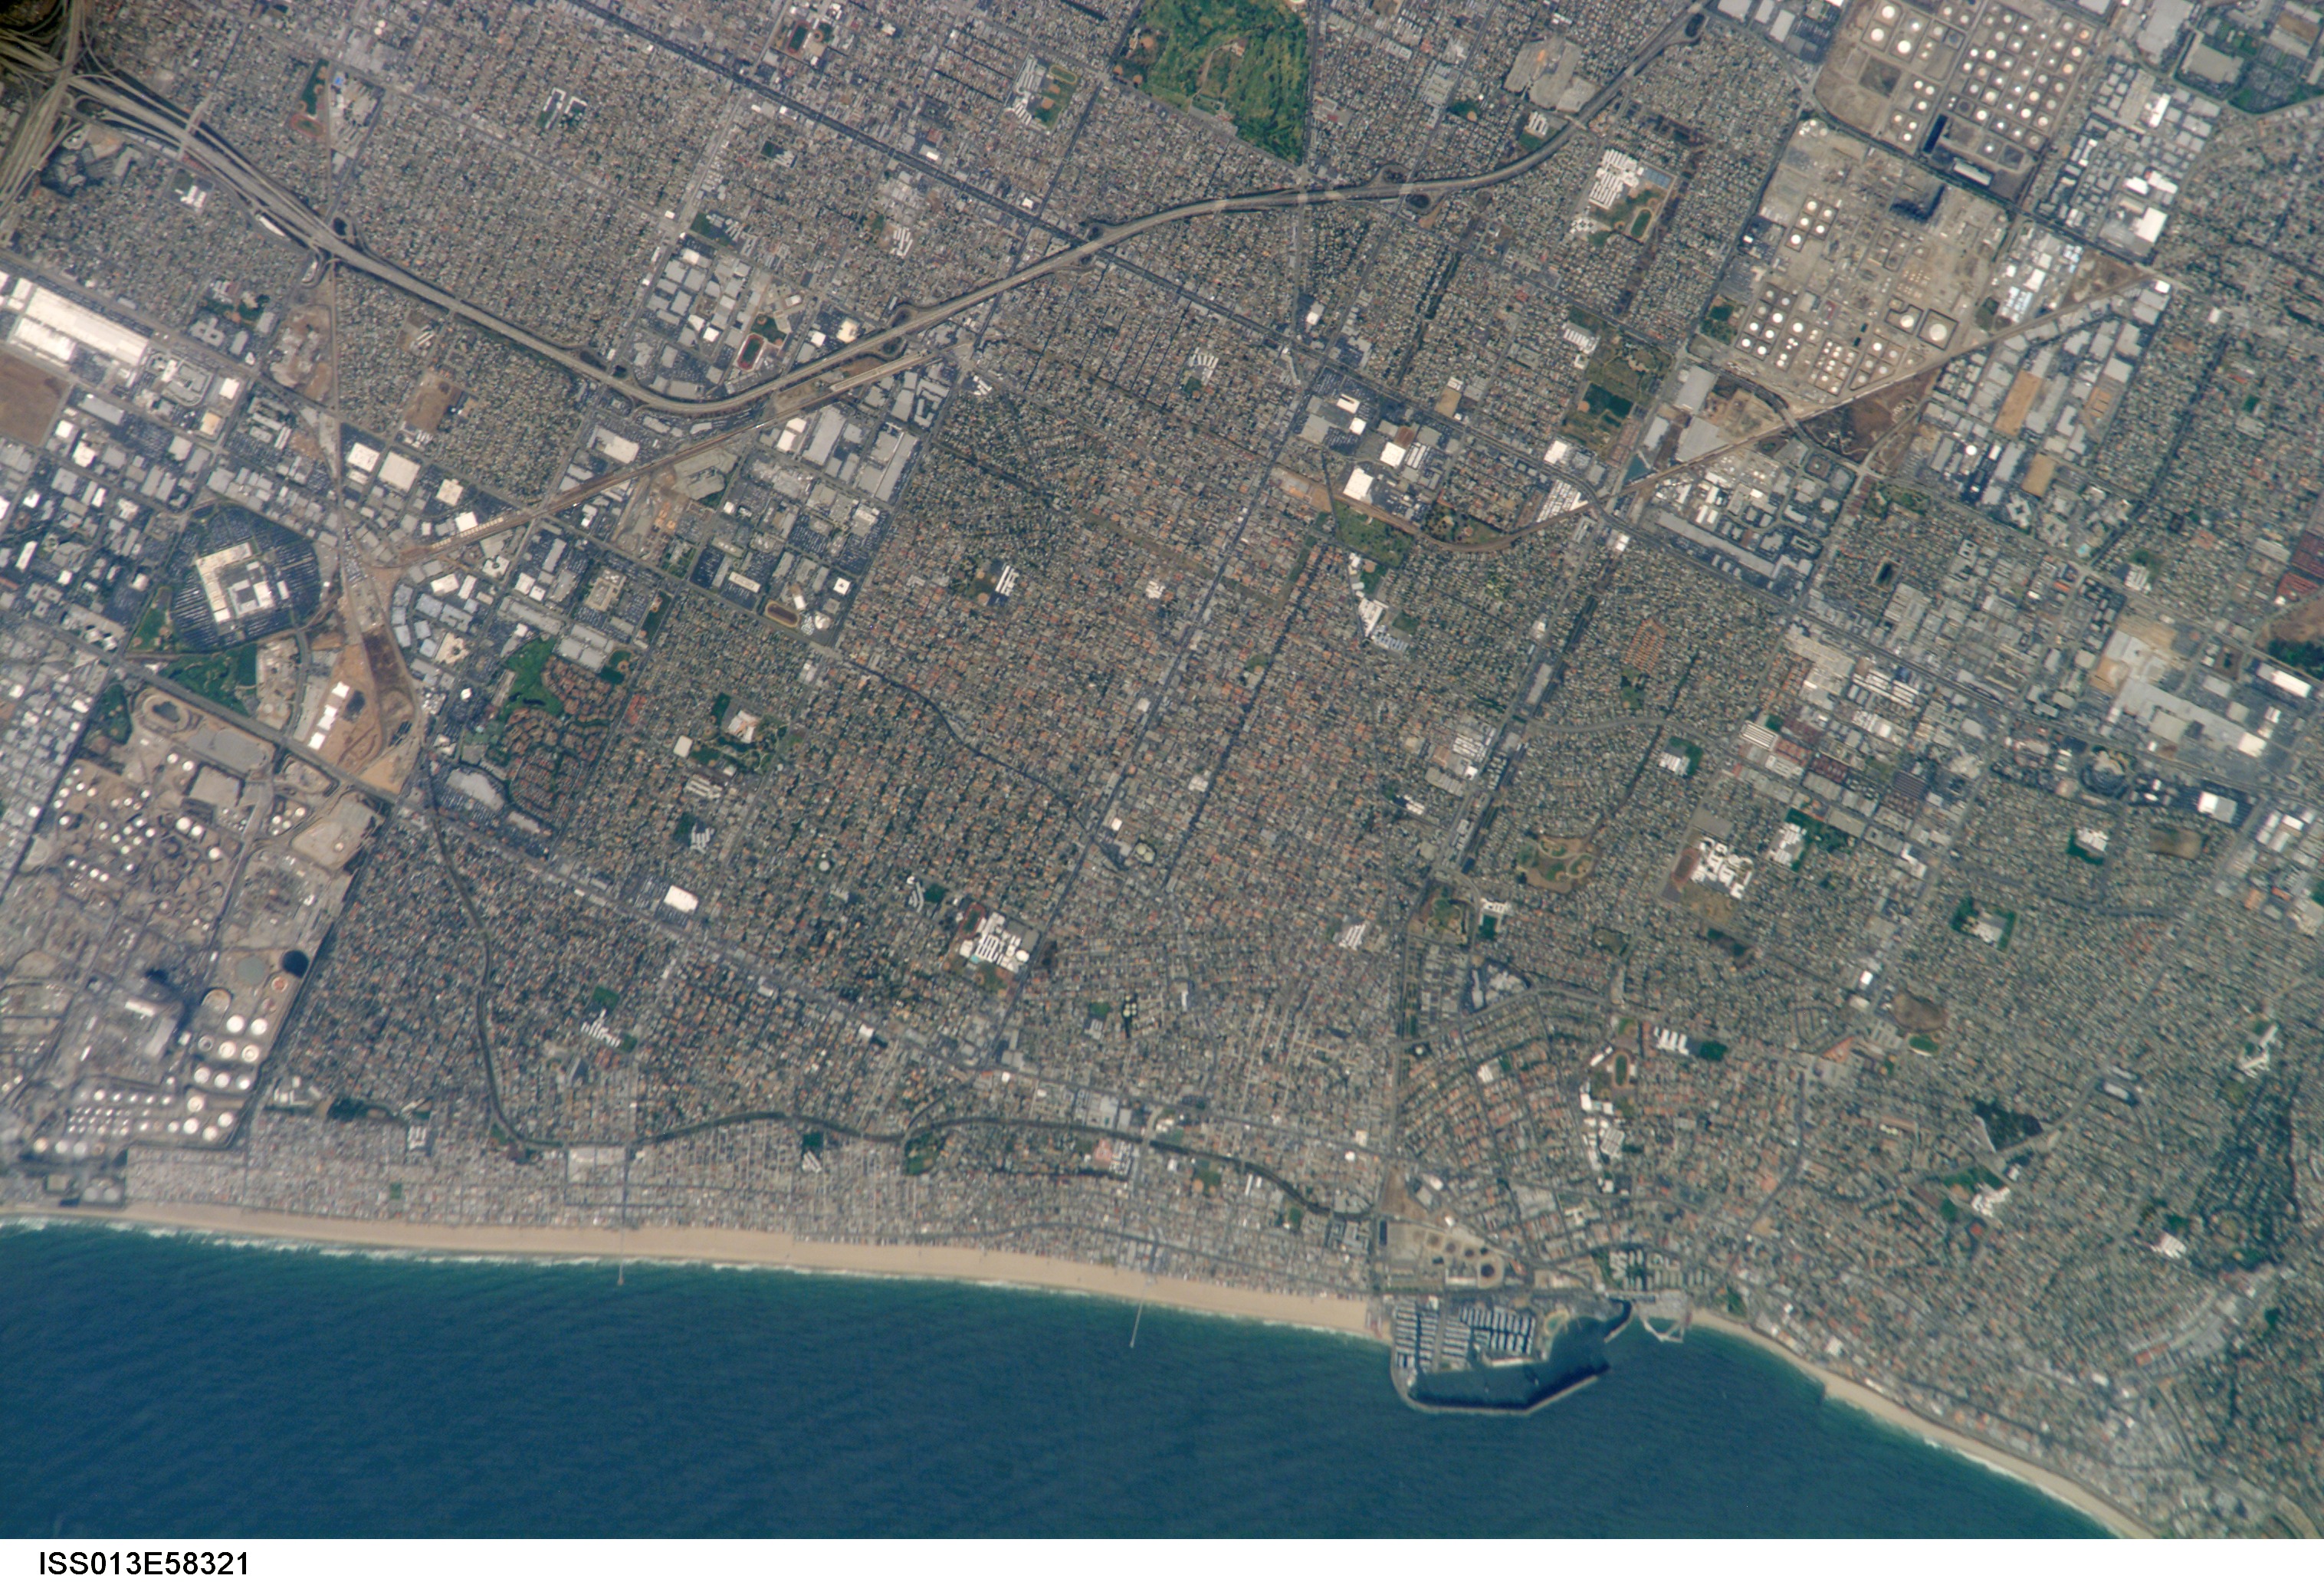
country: USA-CALIFORNIA
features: CY.
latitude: 33.9
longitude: -118.4
